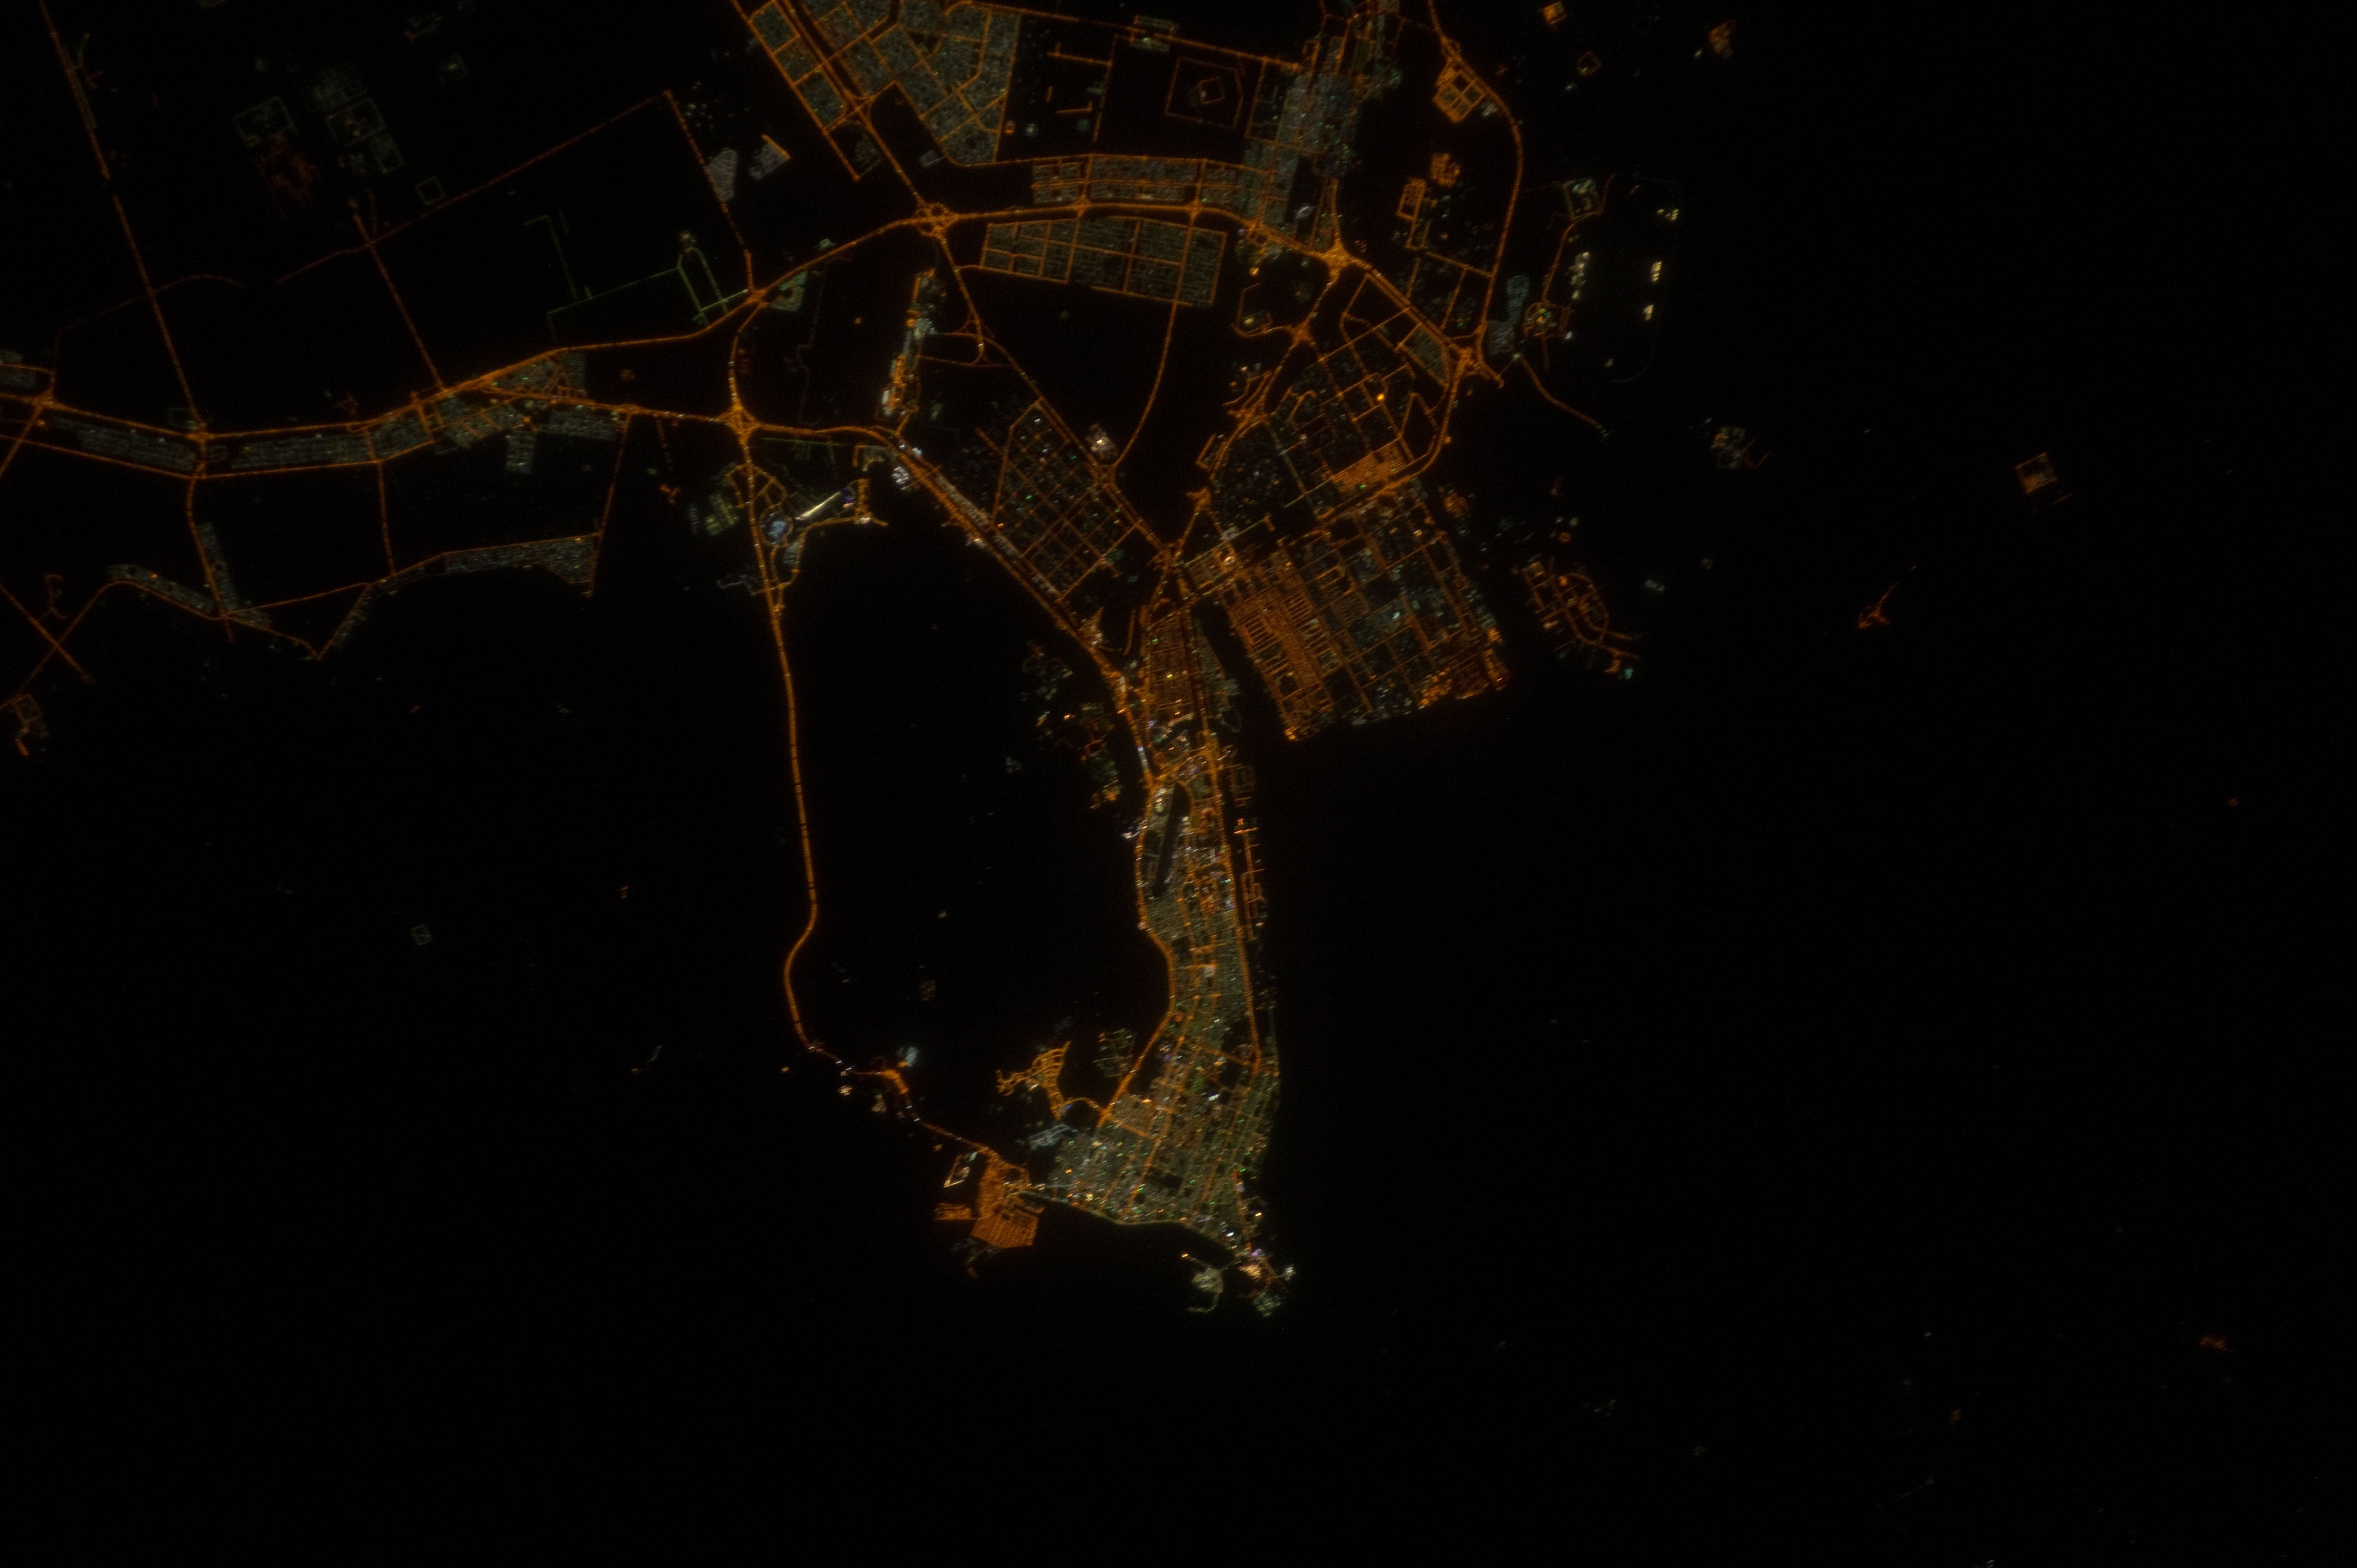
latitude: 24.5
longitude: 54.5
